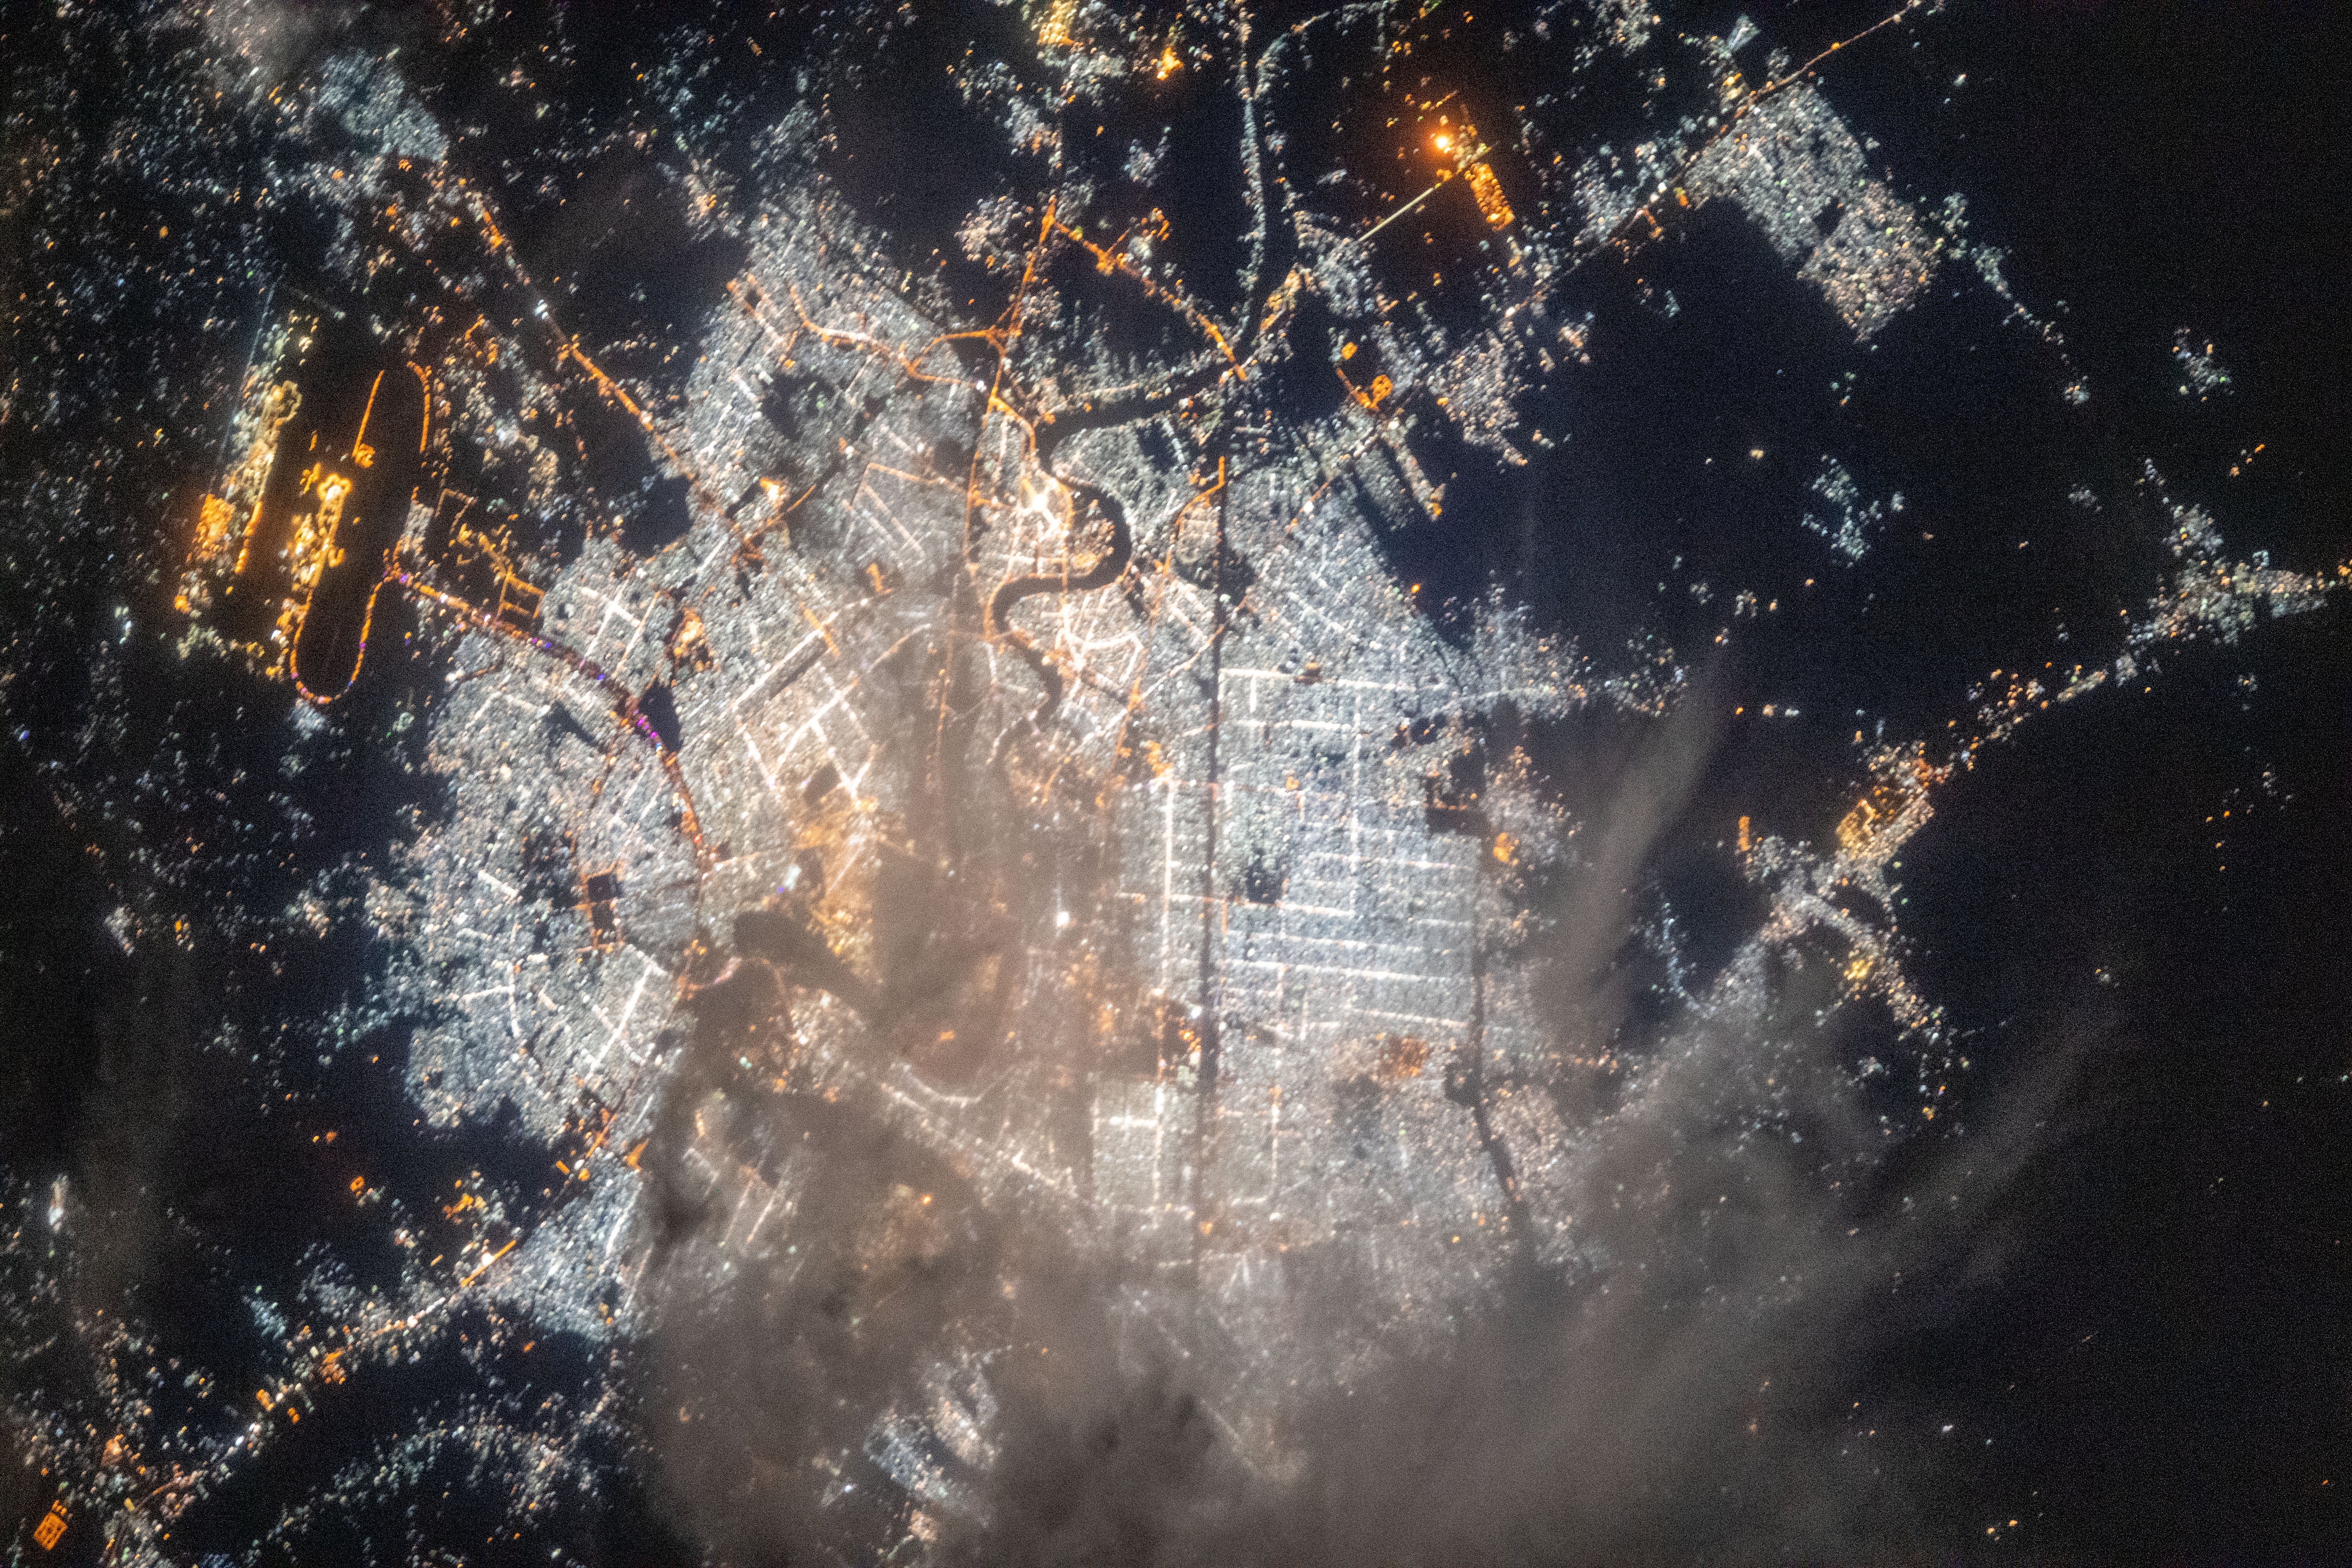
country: IRAQ
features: BAGHDAD
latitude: 33.4
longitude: 44.4
